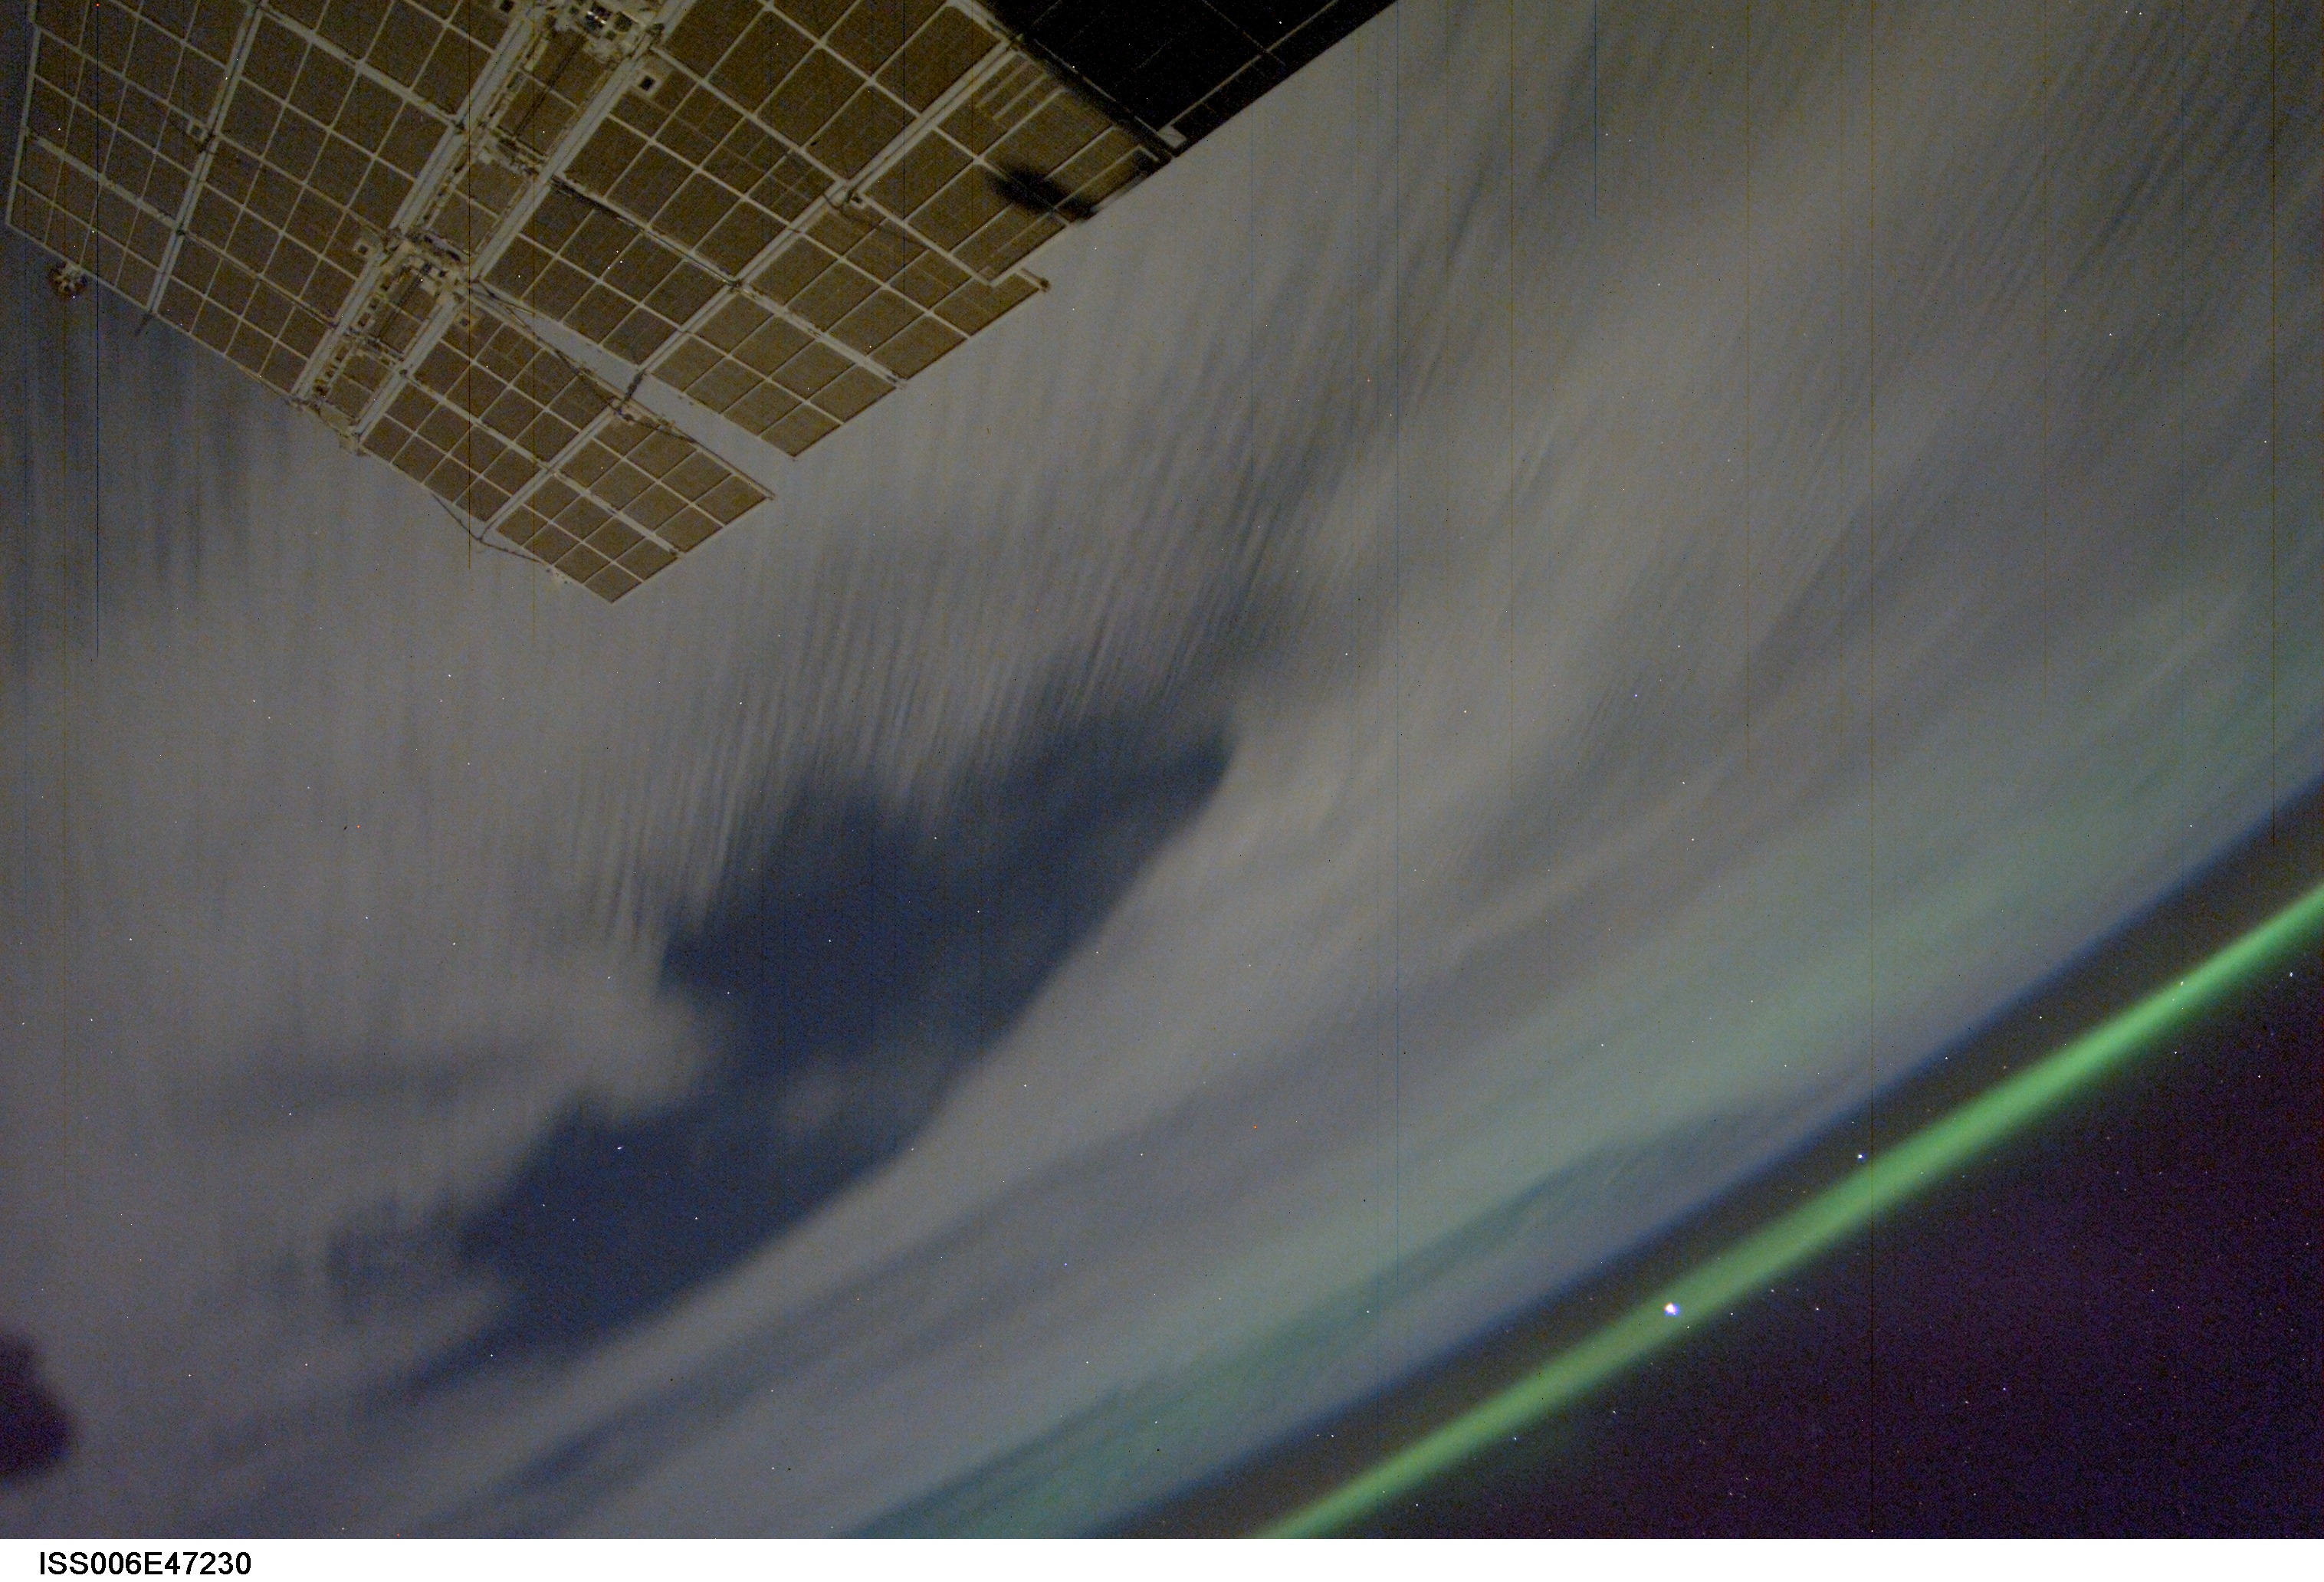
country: AURORA
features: AURORA AUSTRALIS
